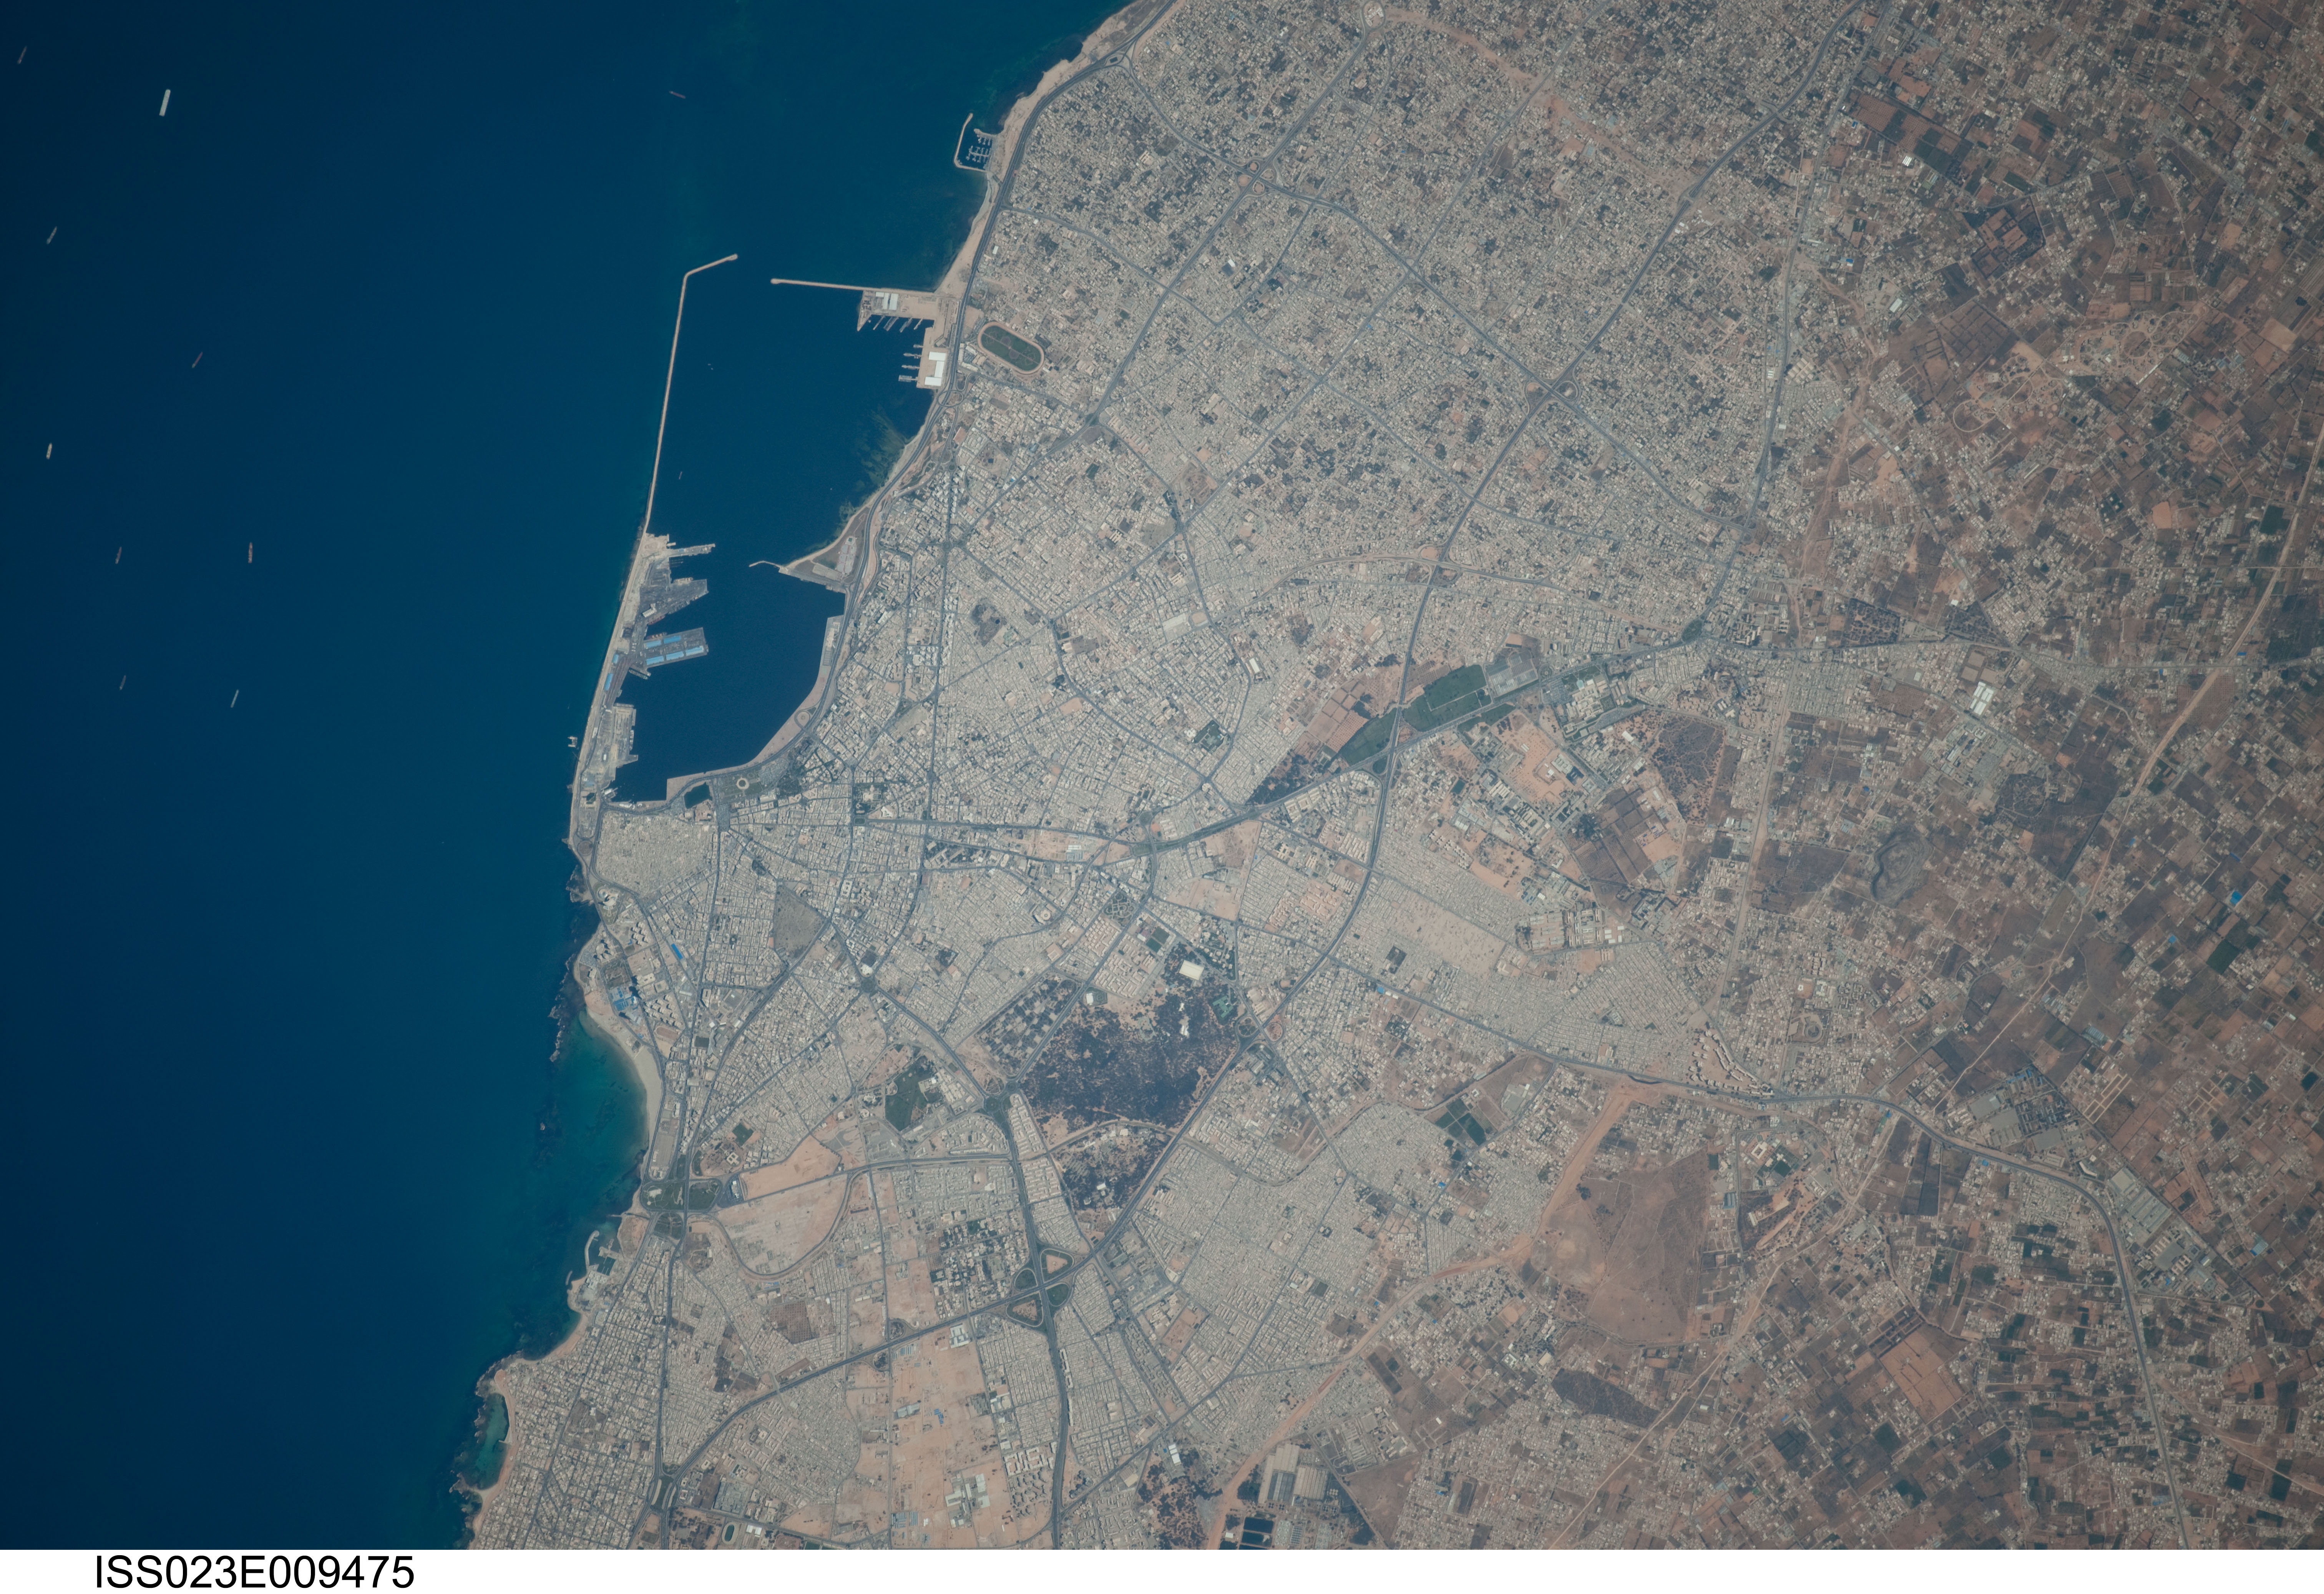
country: LIBYA
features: TRIPOLI, MEDITERRANEAN SEA, ROADS
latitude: 32.9
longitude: 13.2
